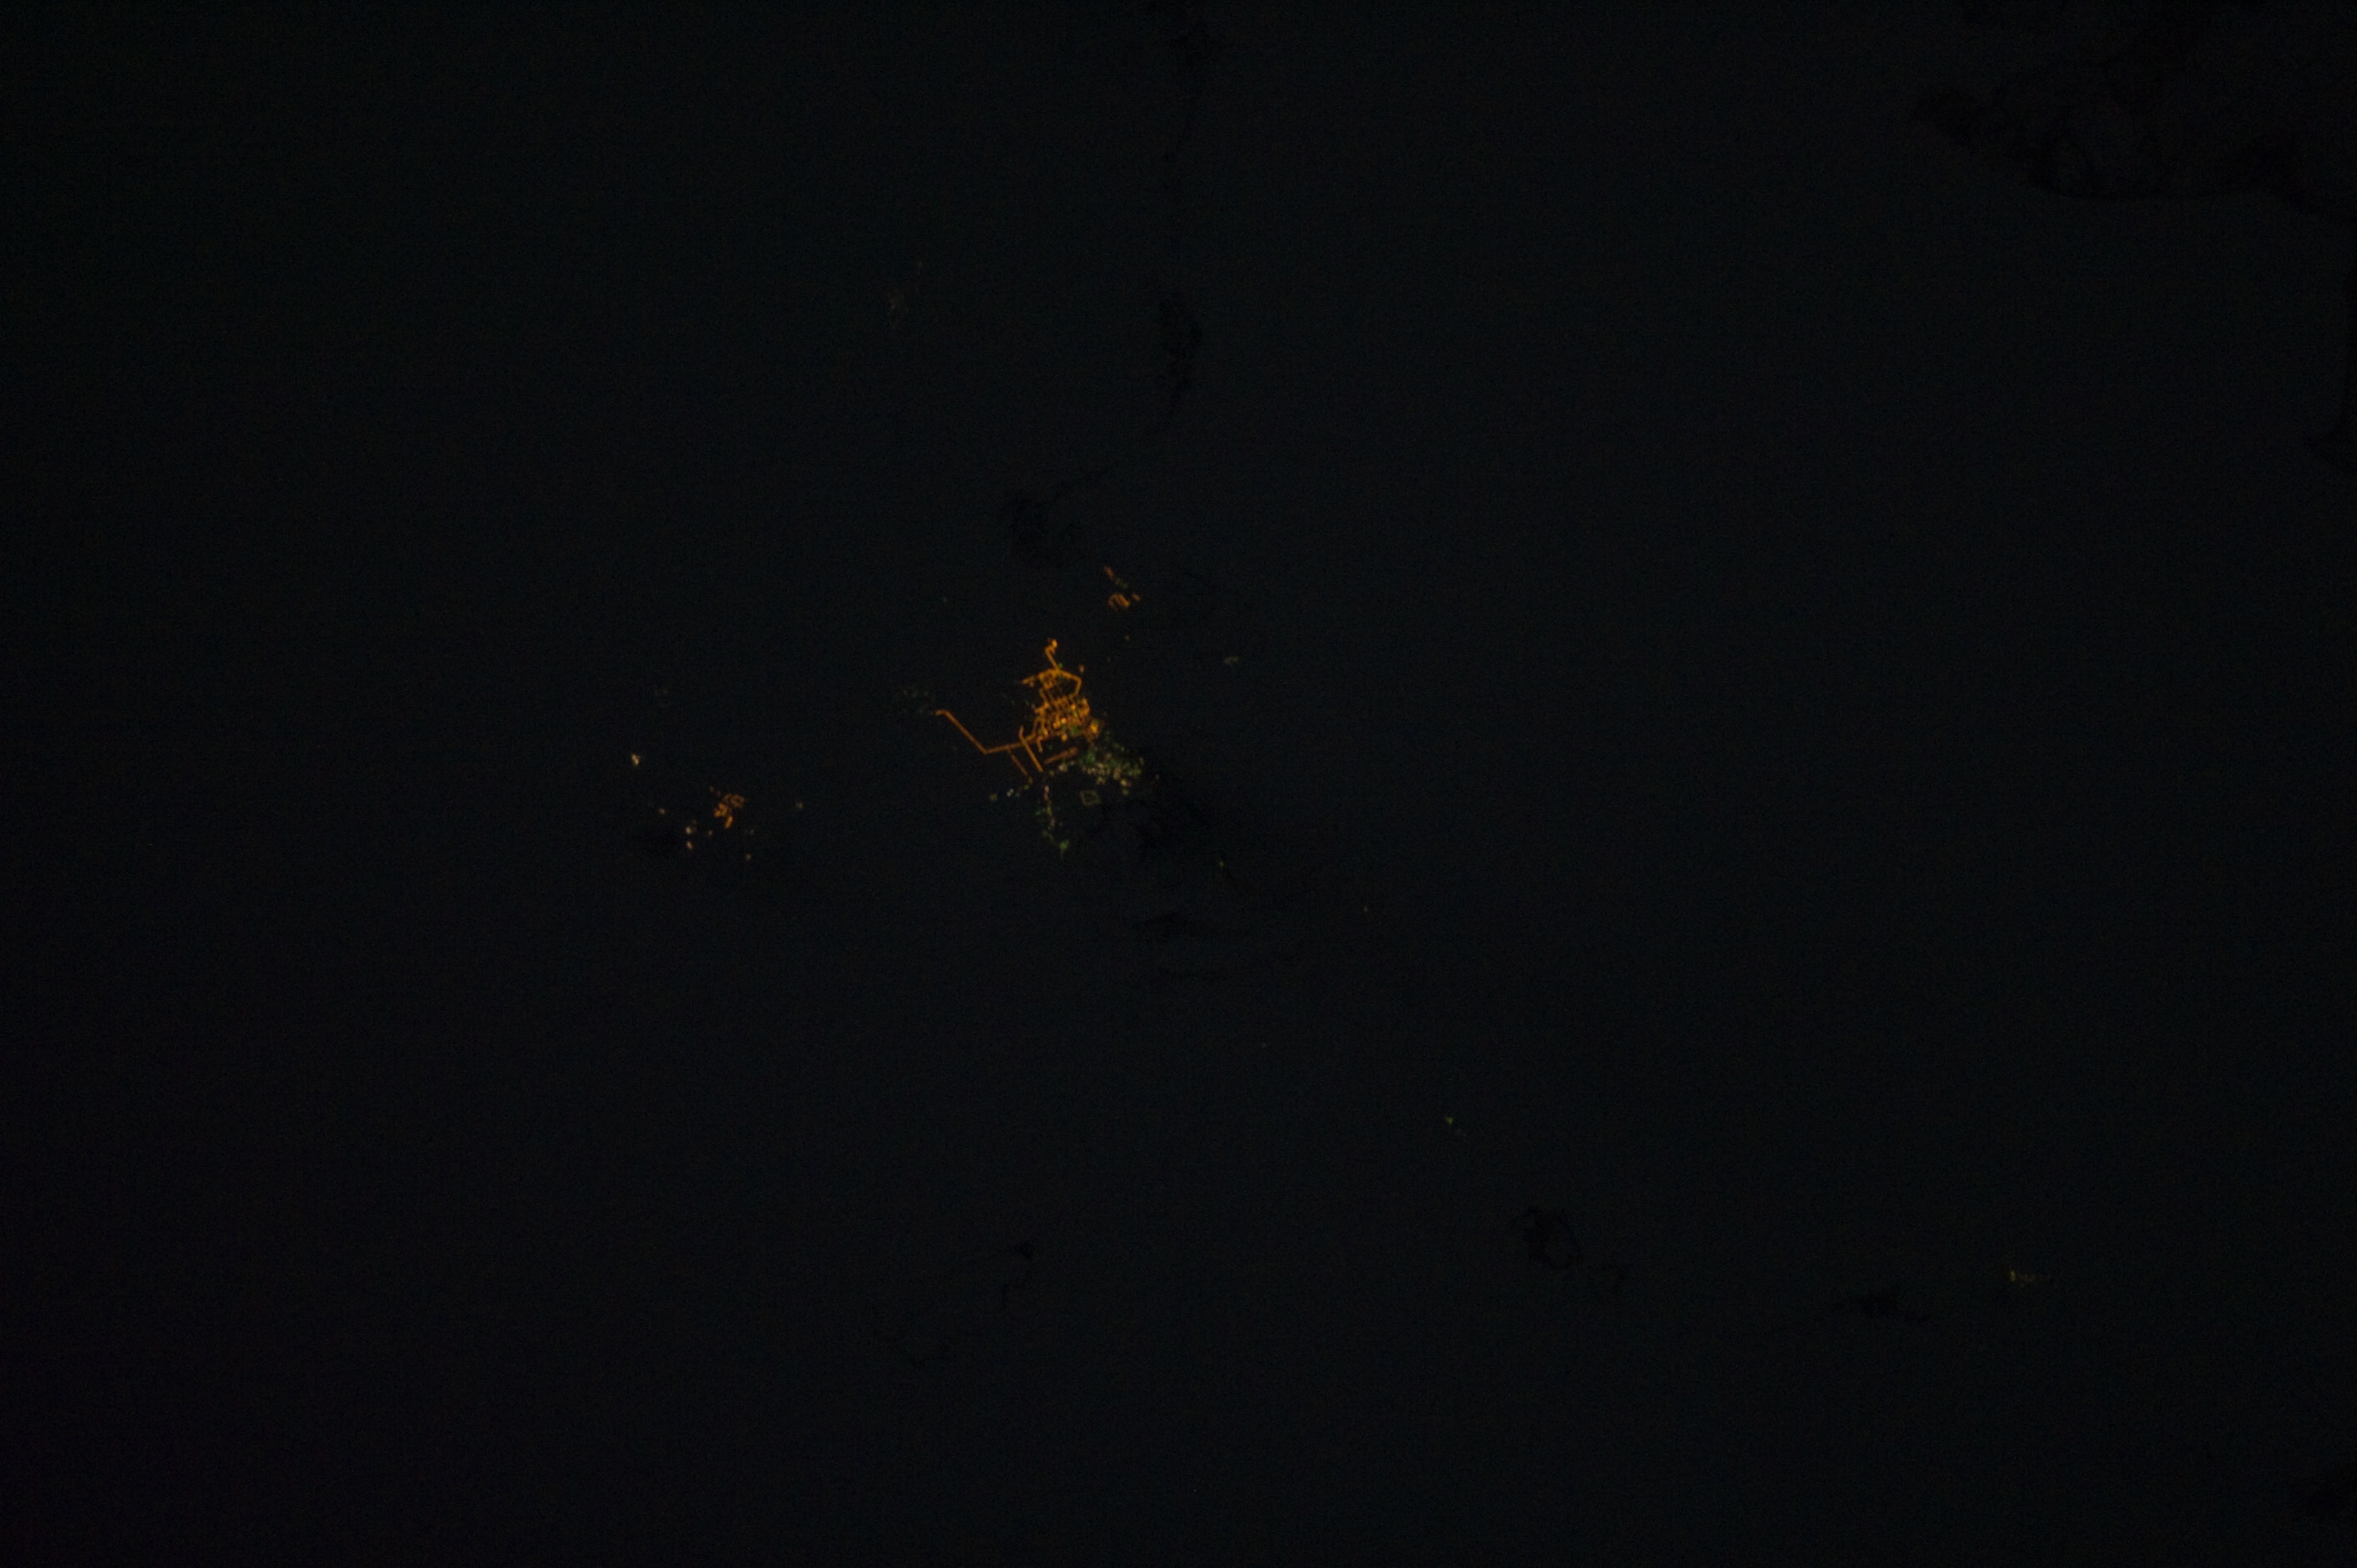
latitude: 46.8
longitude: 75.0
